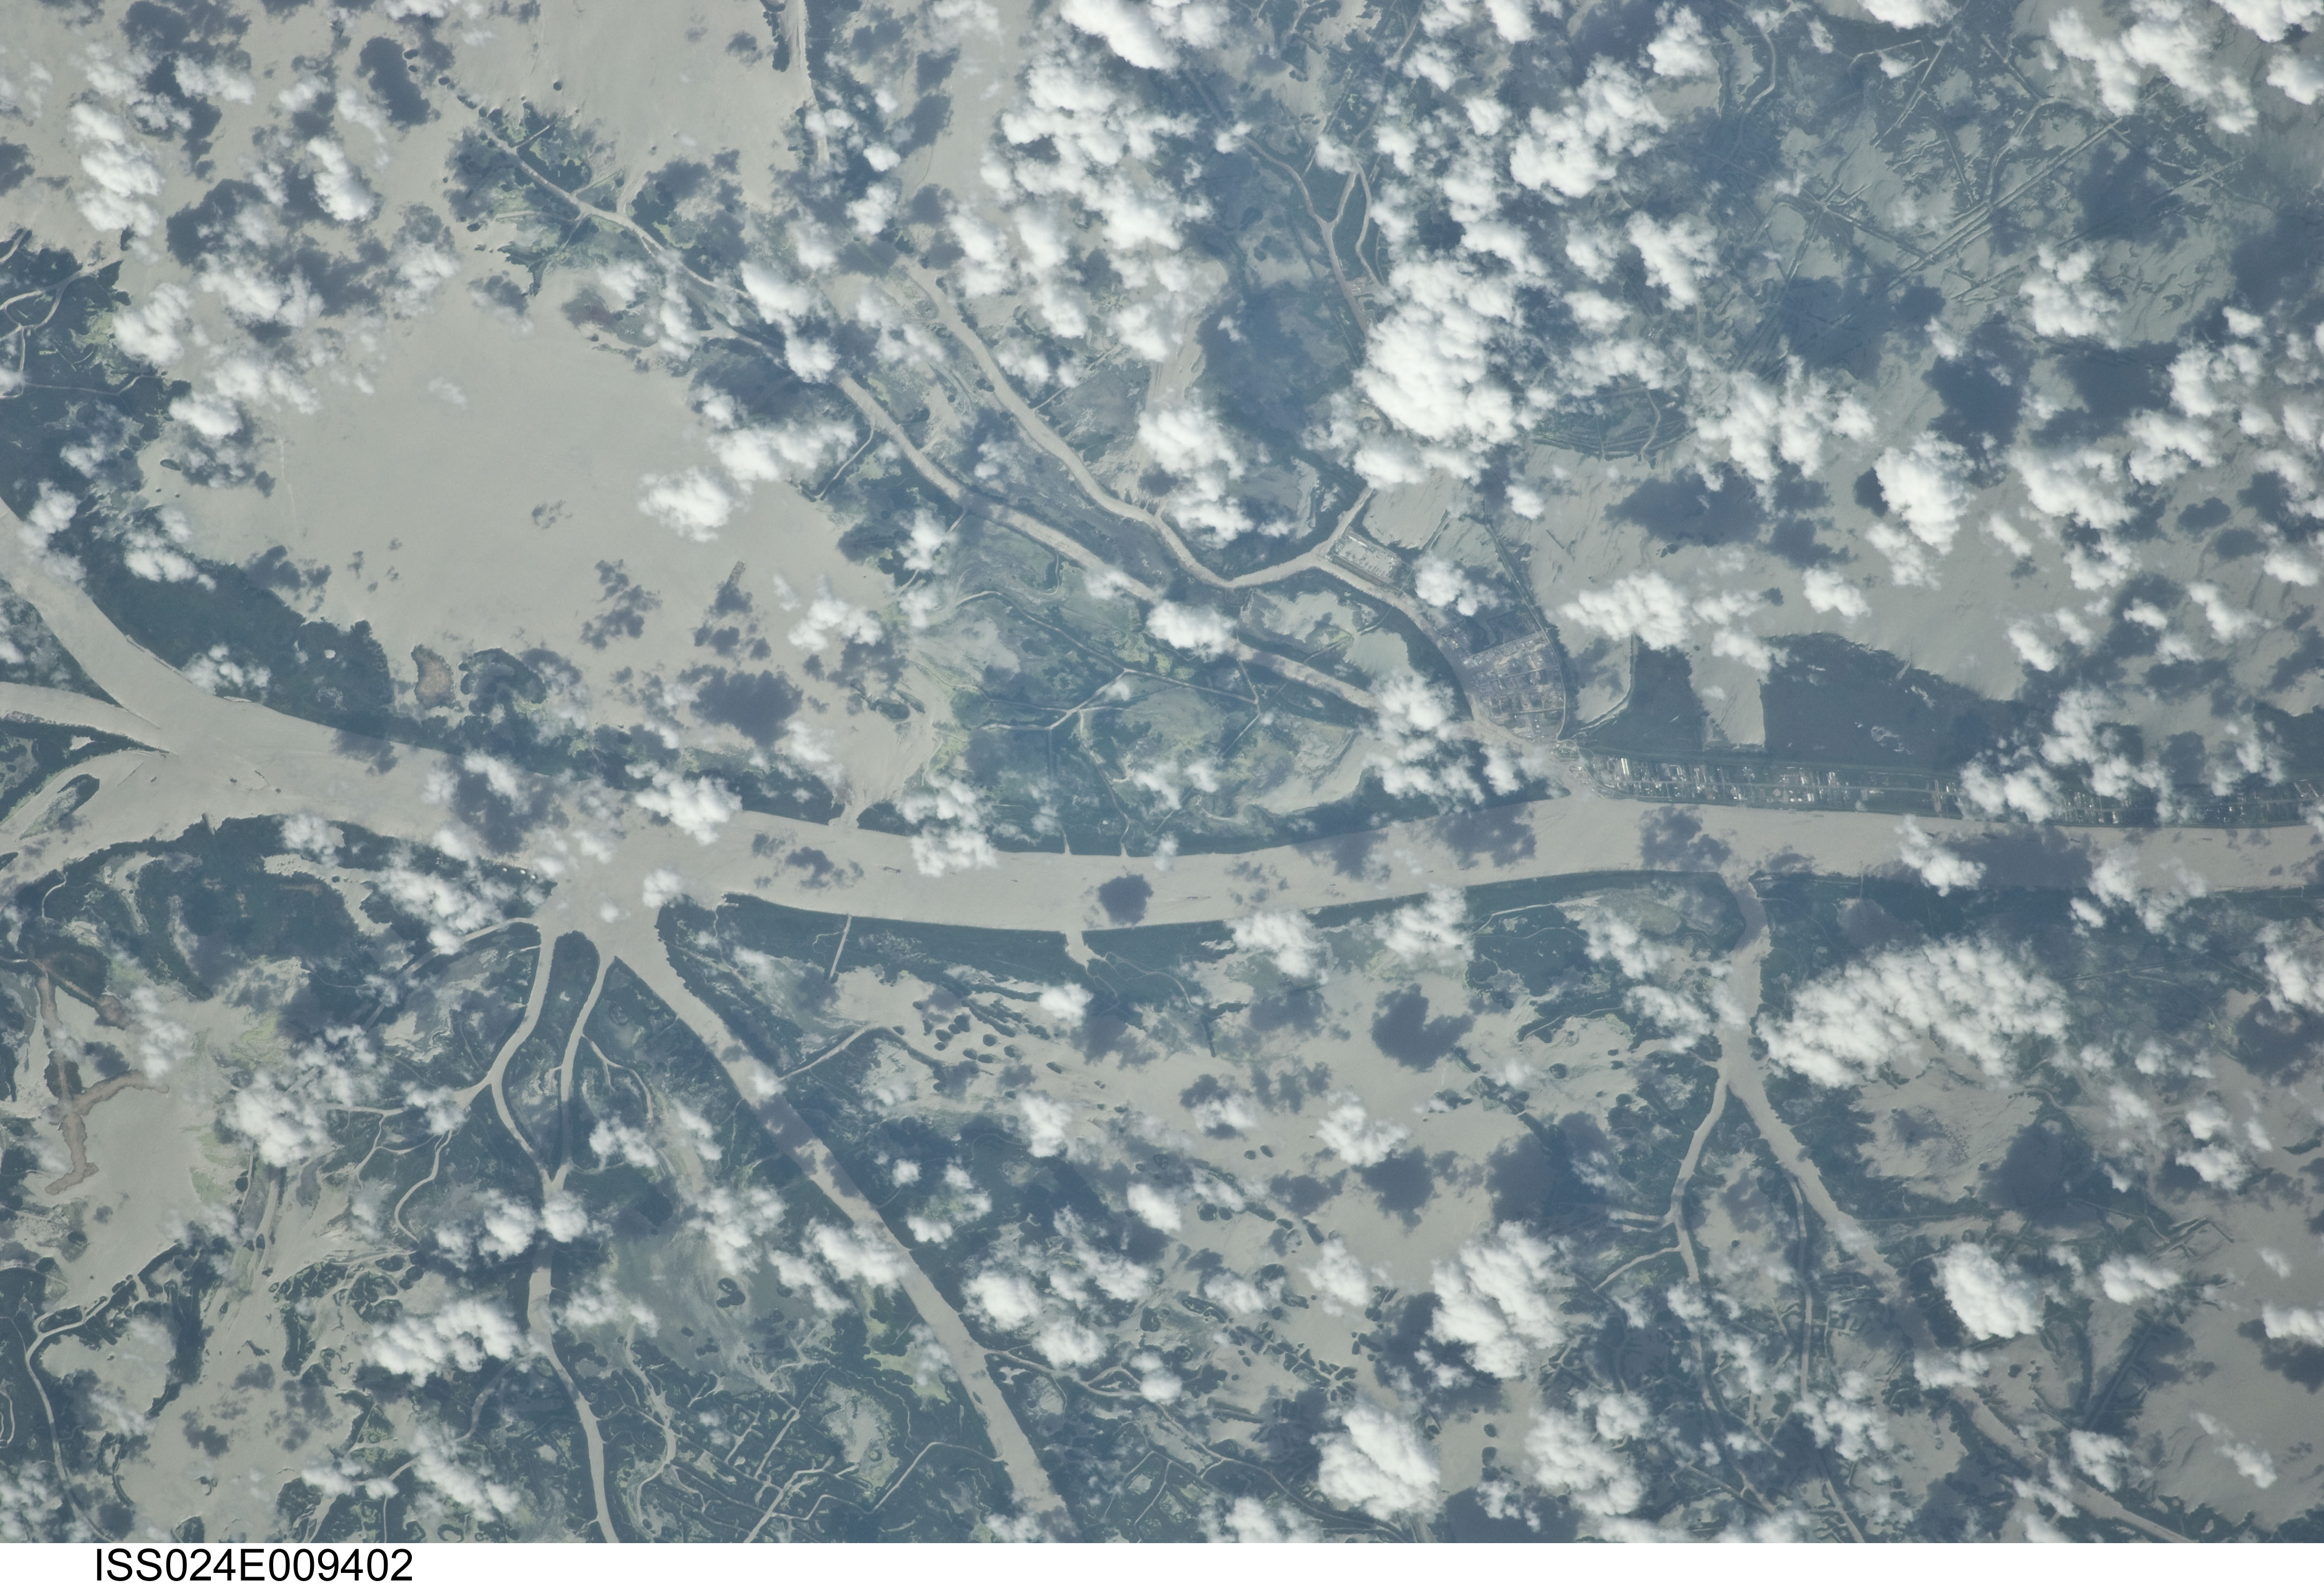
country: USA-LOUISIANA
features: MISSISSIPPI R. DELTA, GLINT, MARSH, GRAND PASS, MAIN PASS, HEAD OF PASSES
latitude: 29.2
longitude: -89.3
